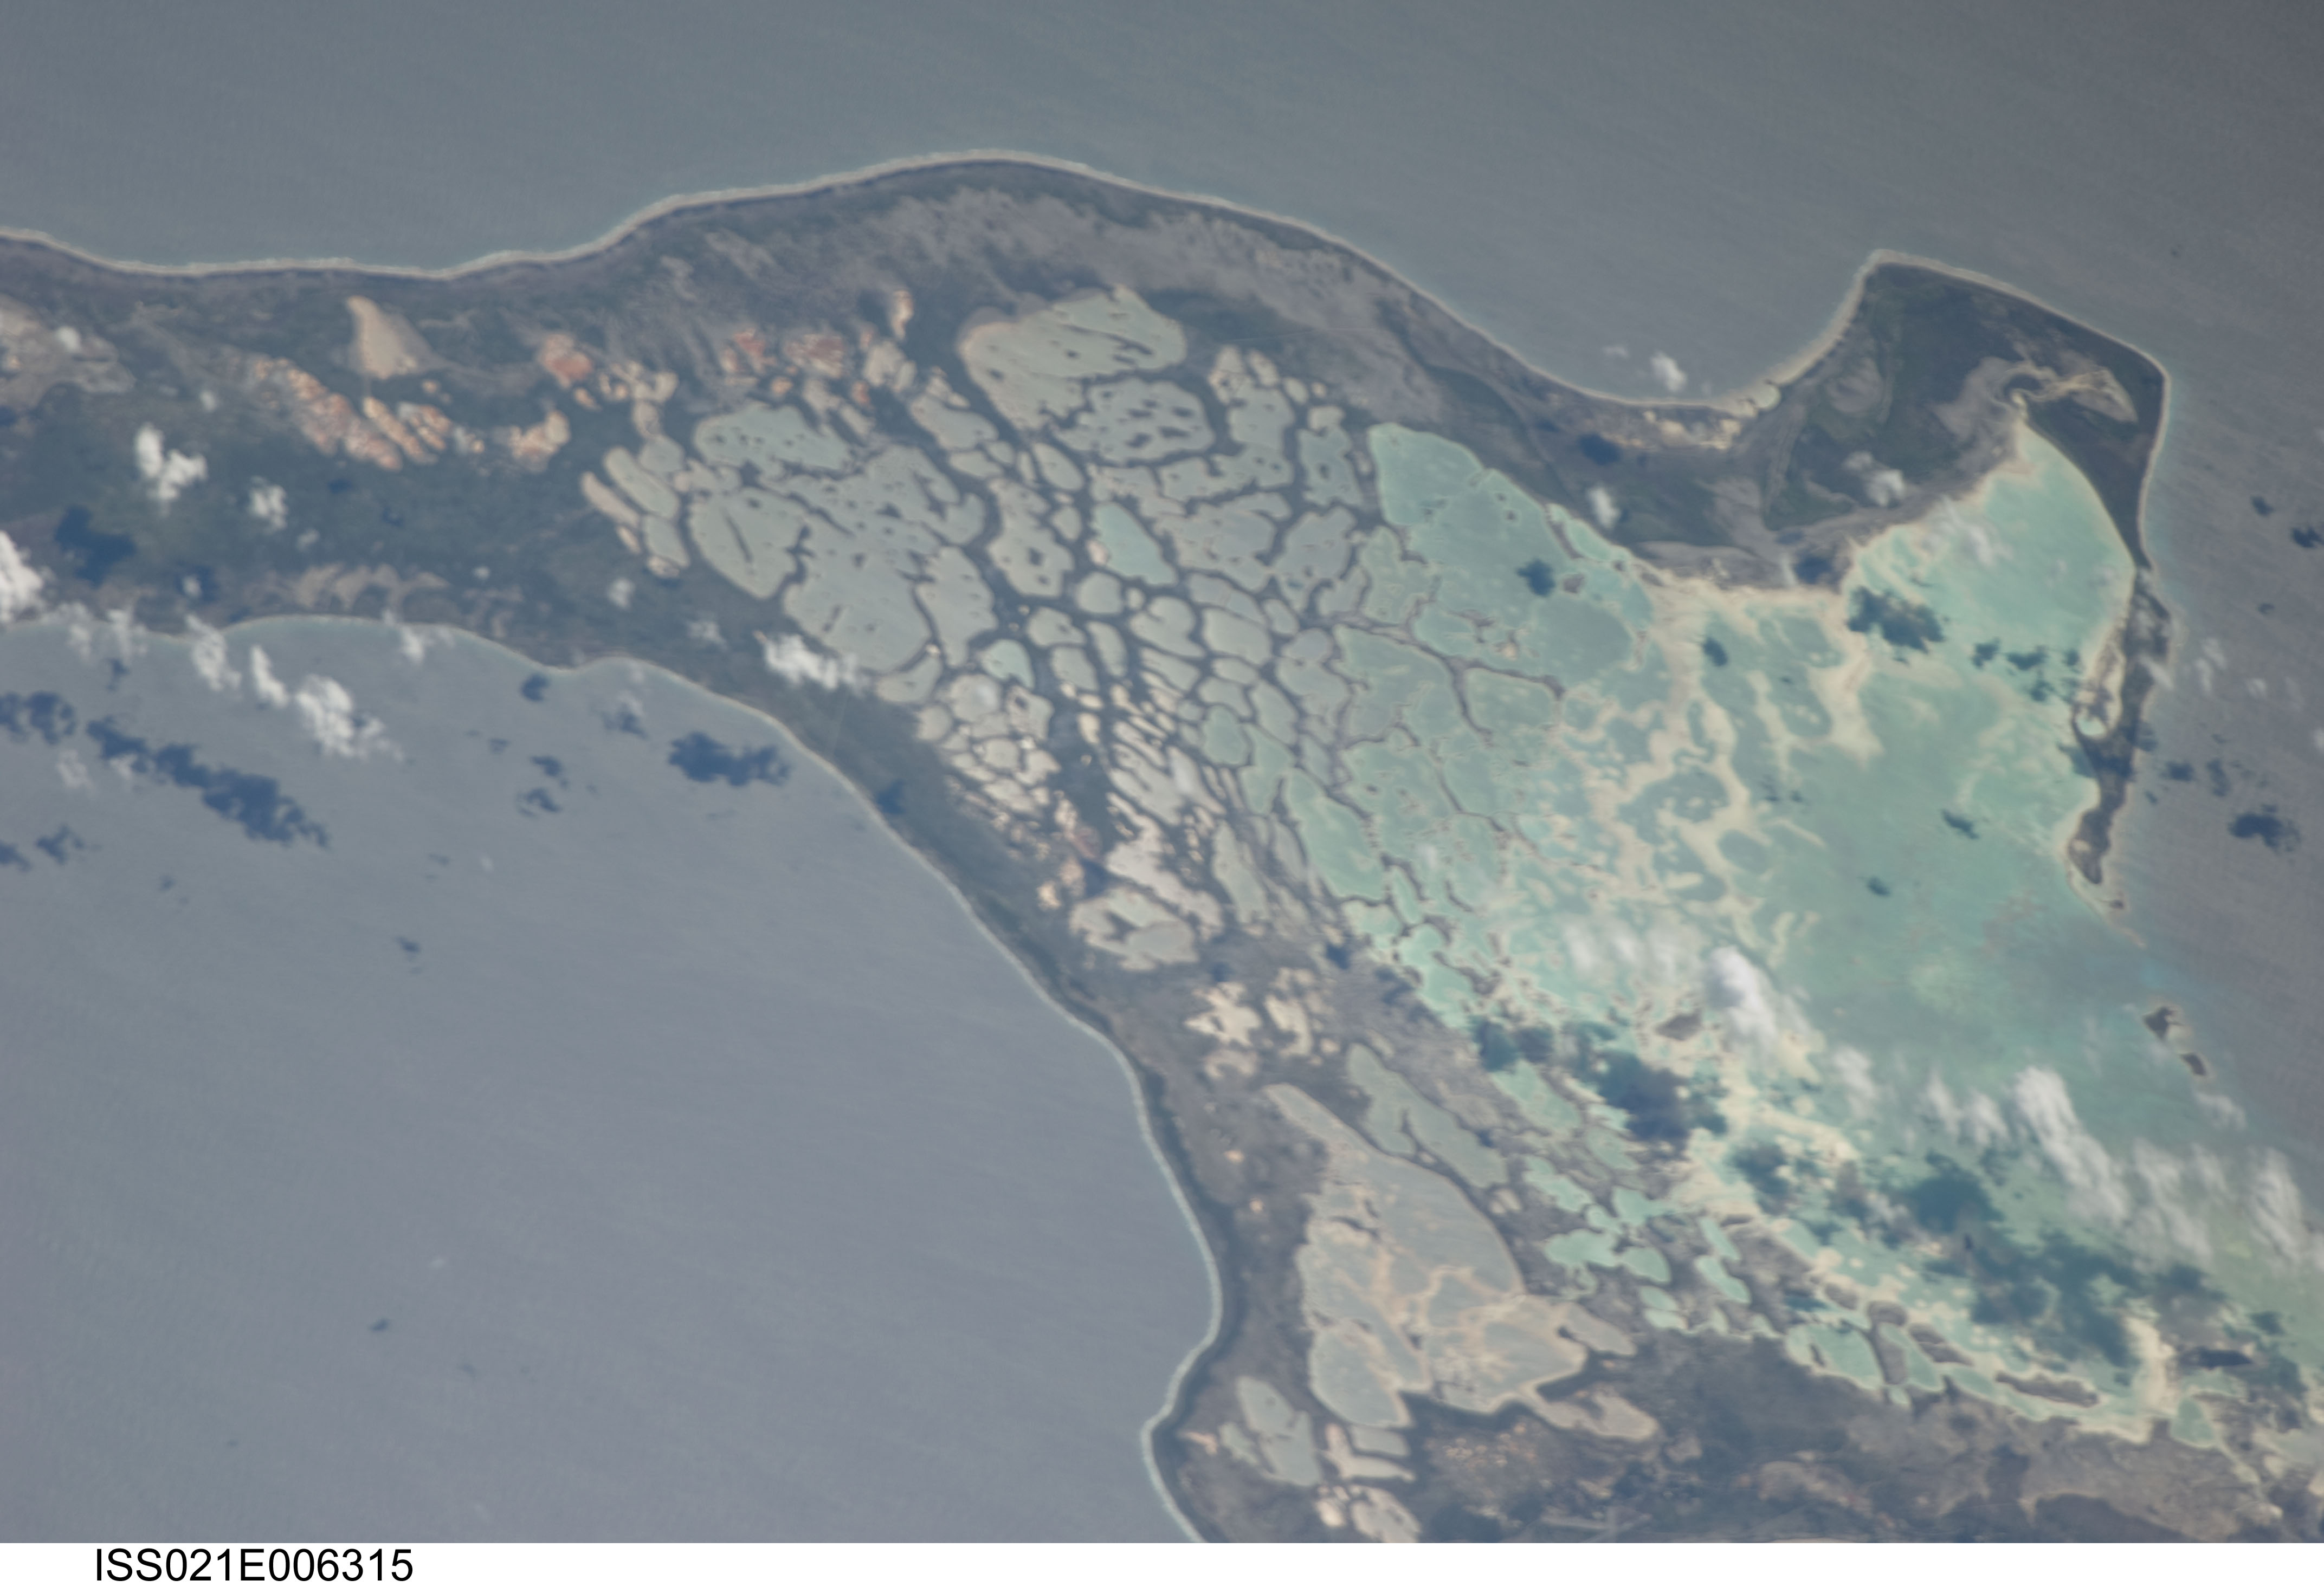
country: KIRIBATI
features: CENTRAL CHRISTMAS ISLAND, LAGOONS, BAY OF WRECKS
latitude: 1.9
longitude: -157.4
